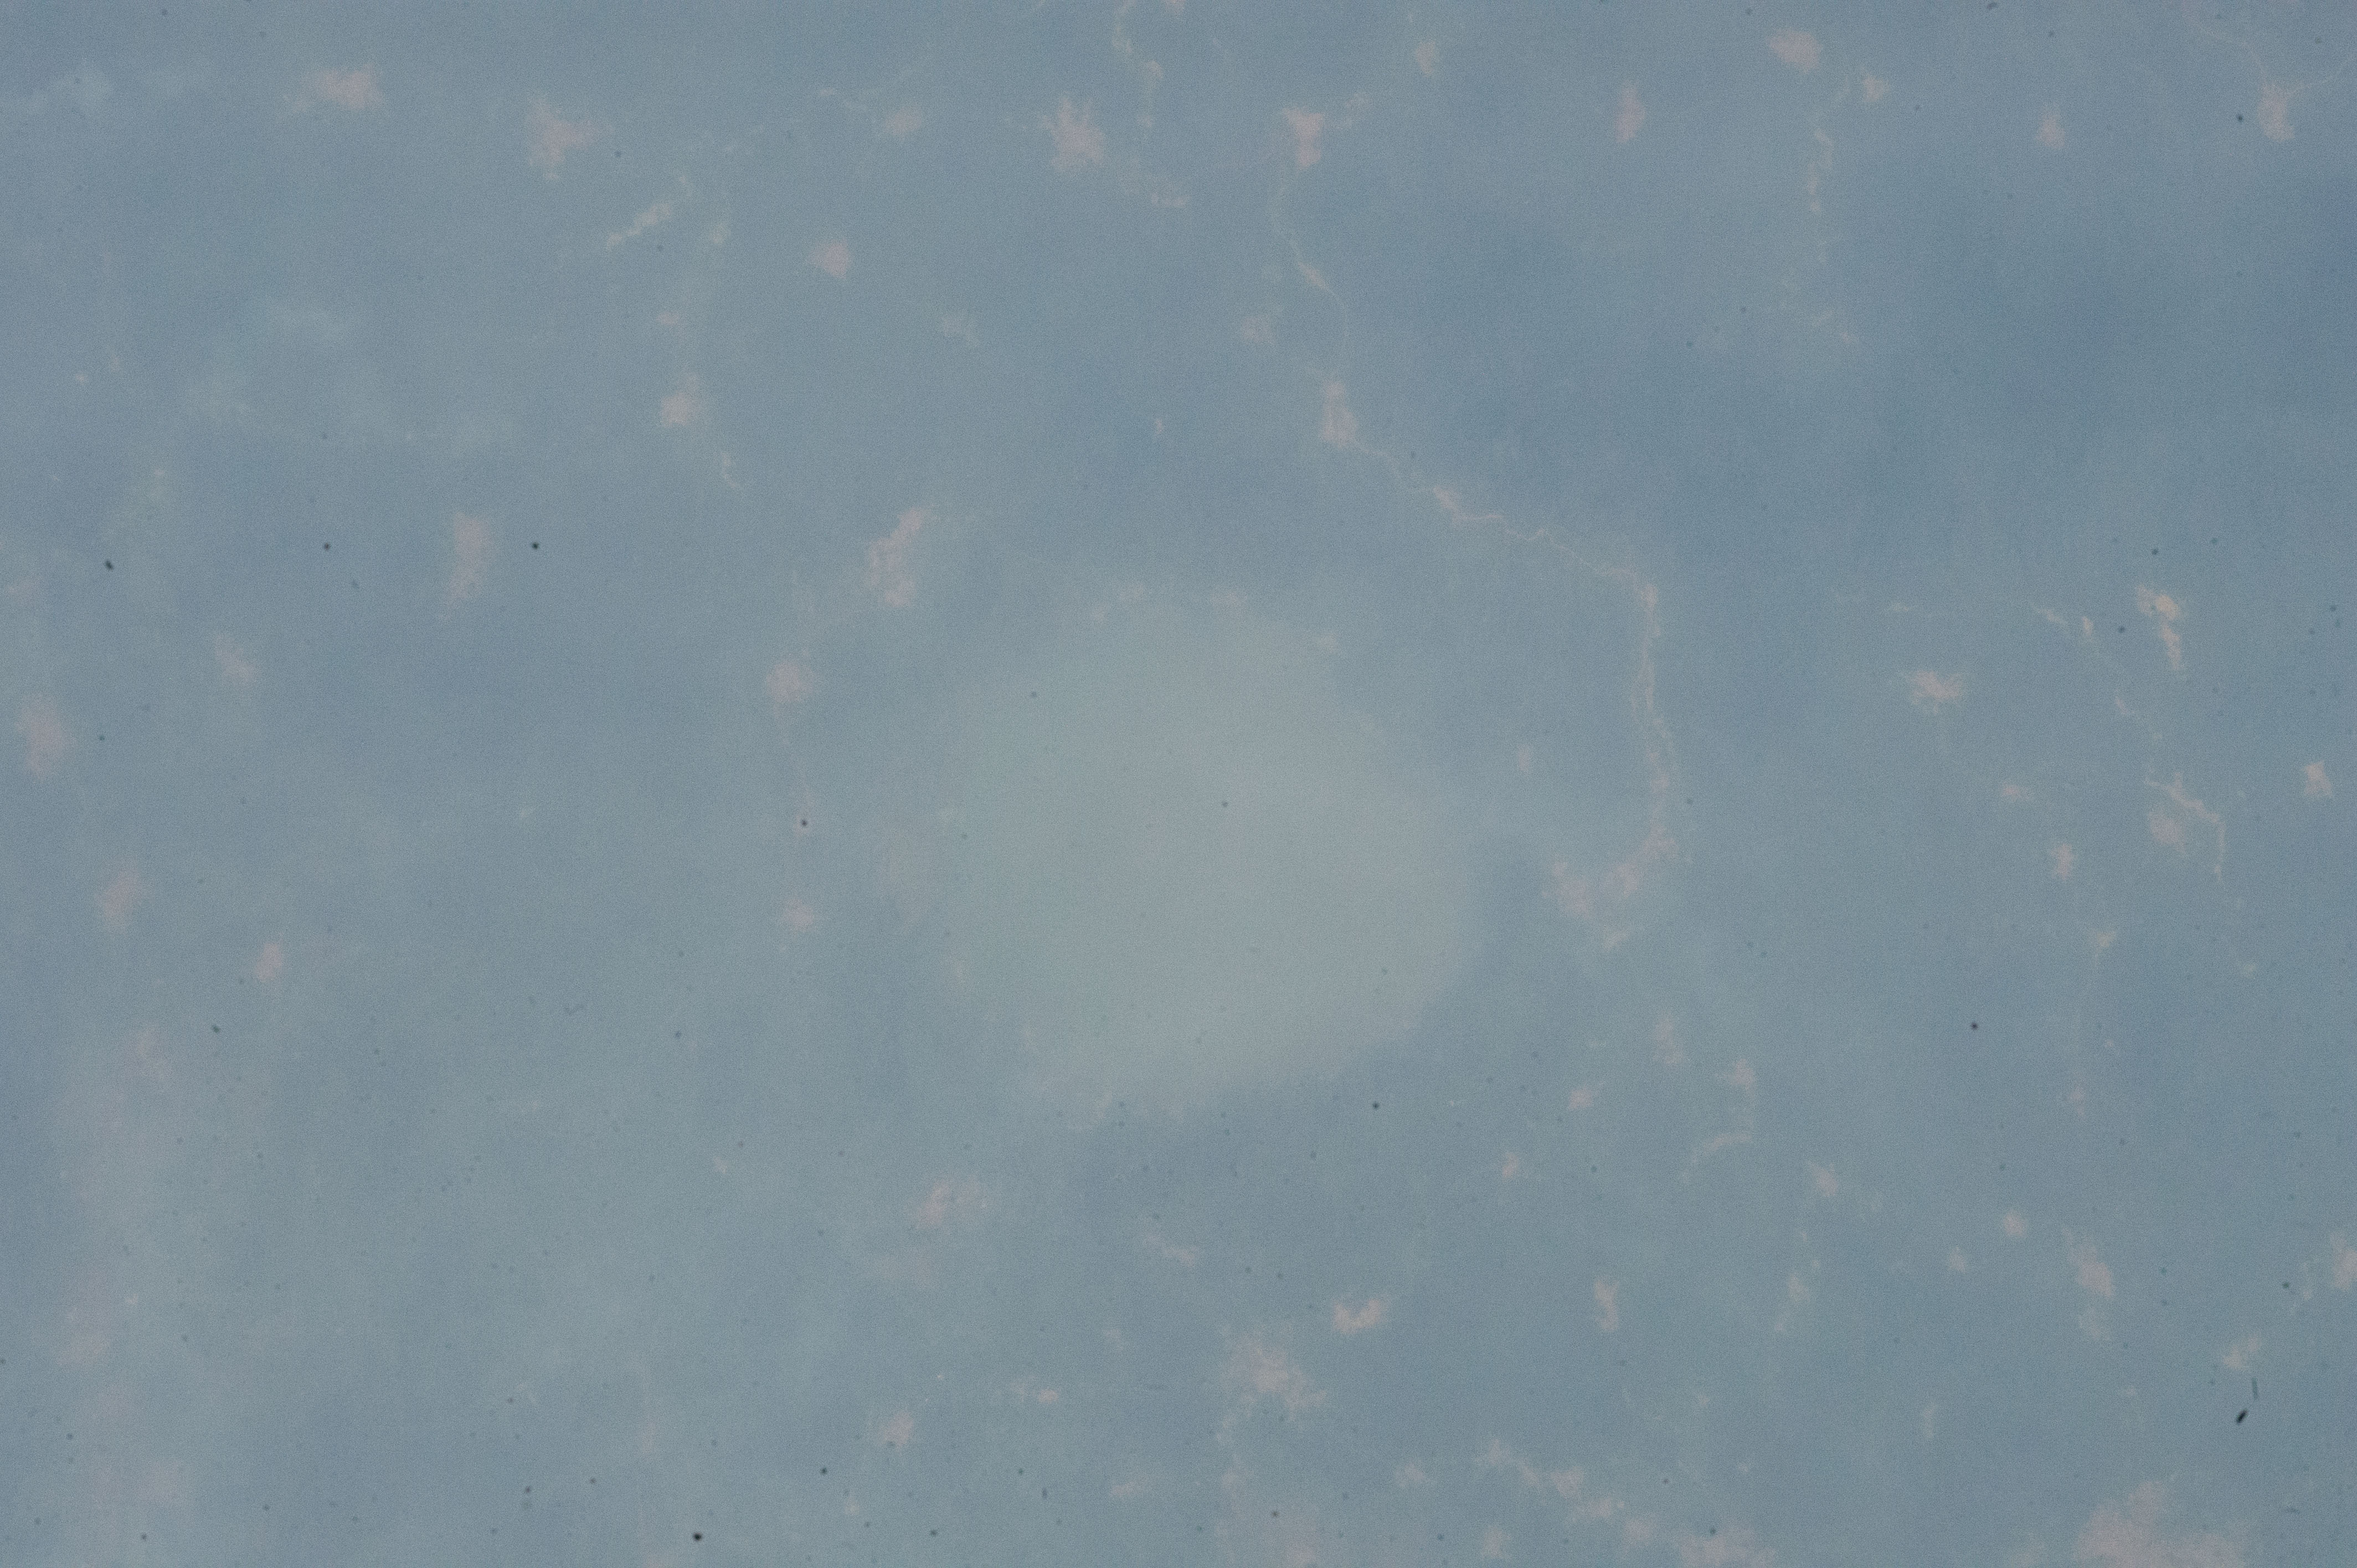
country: GHANA
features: BOSUMTWI IMPACT CRATER, LAKE, FOREST, ROADS, DENSE HAZE, SOFT
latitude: 6.5
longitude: -1.4
